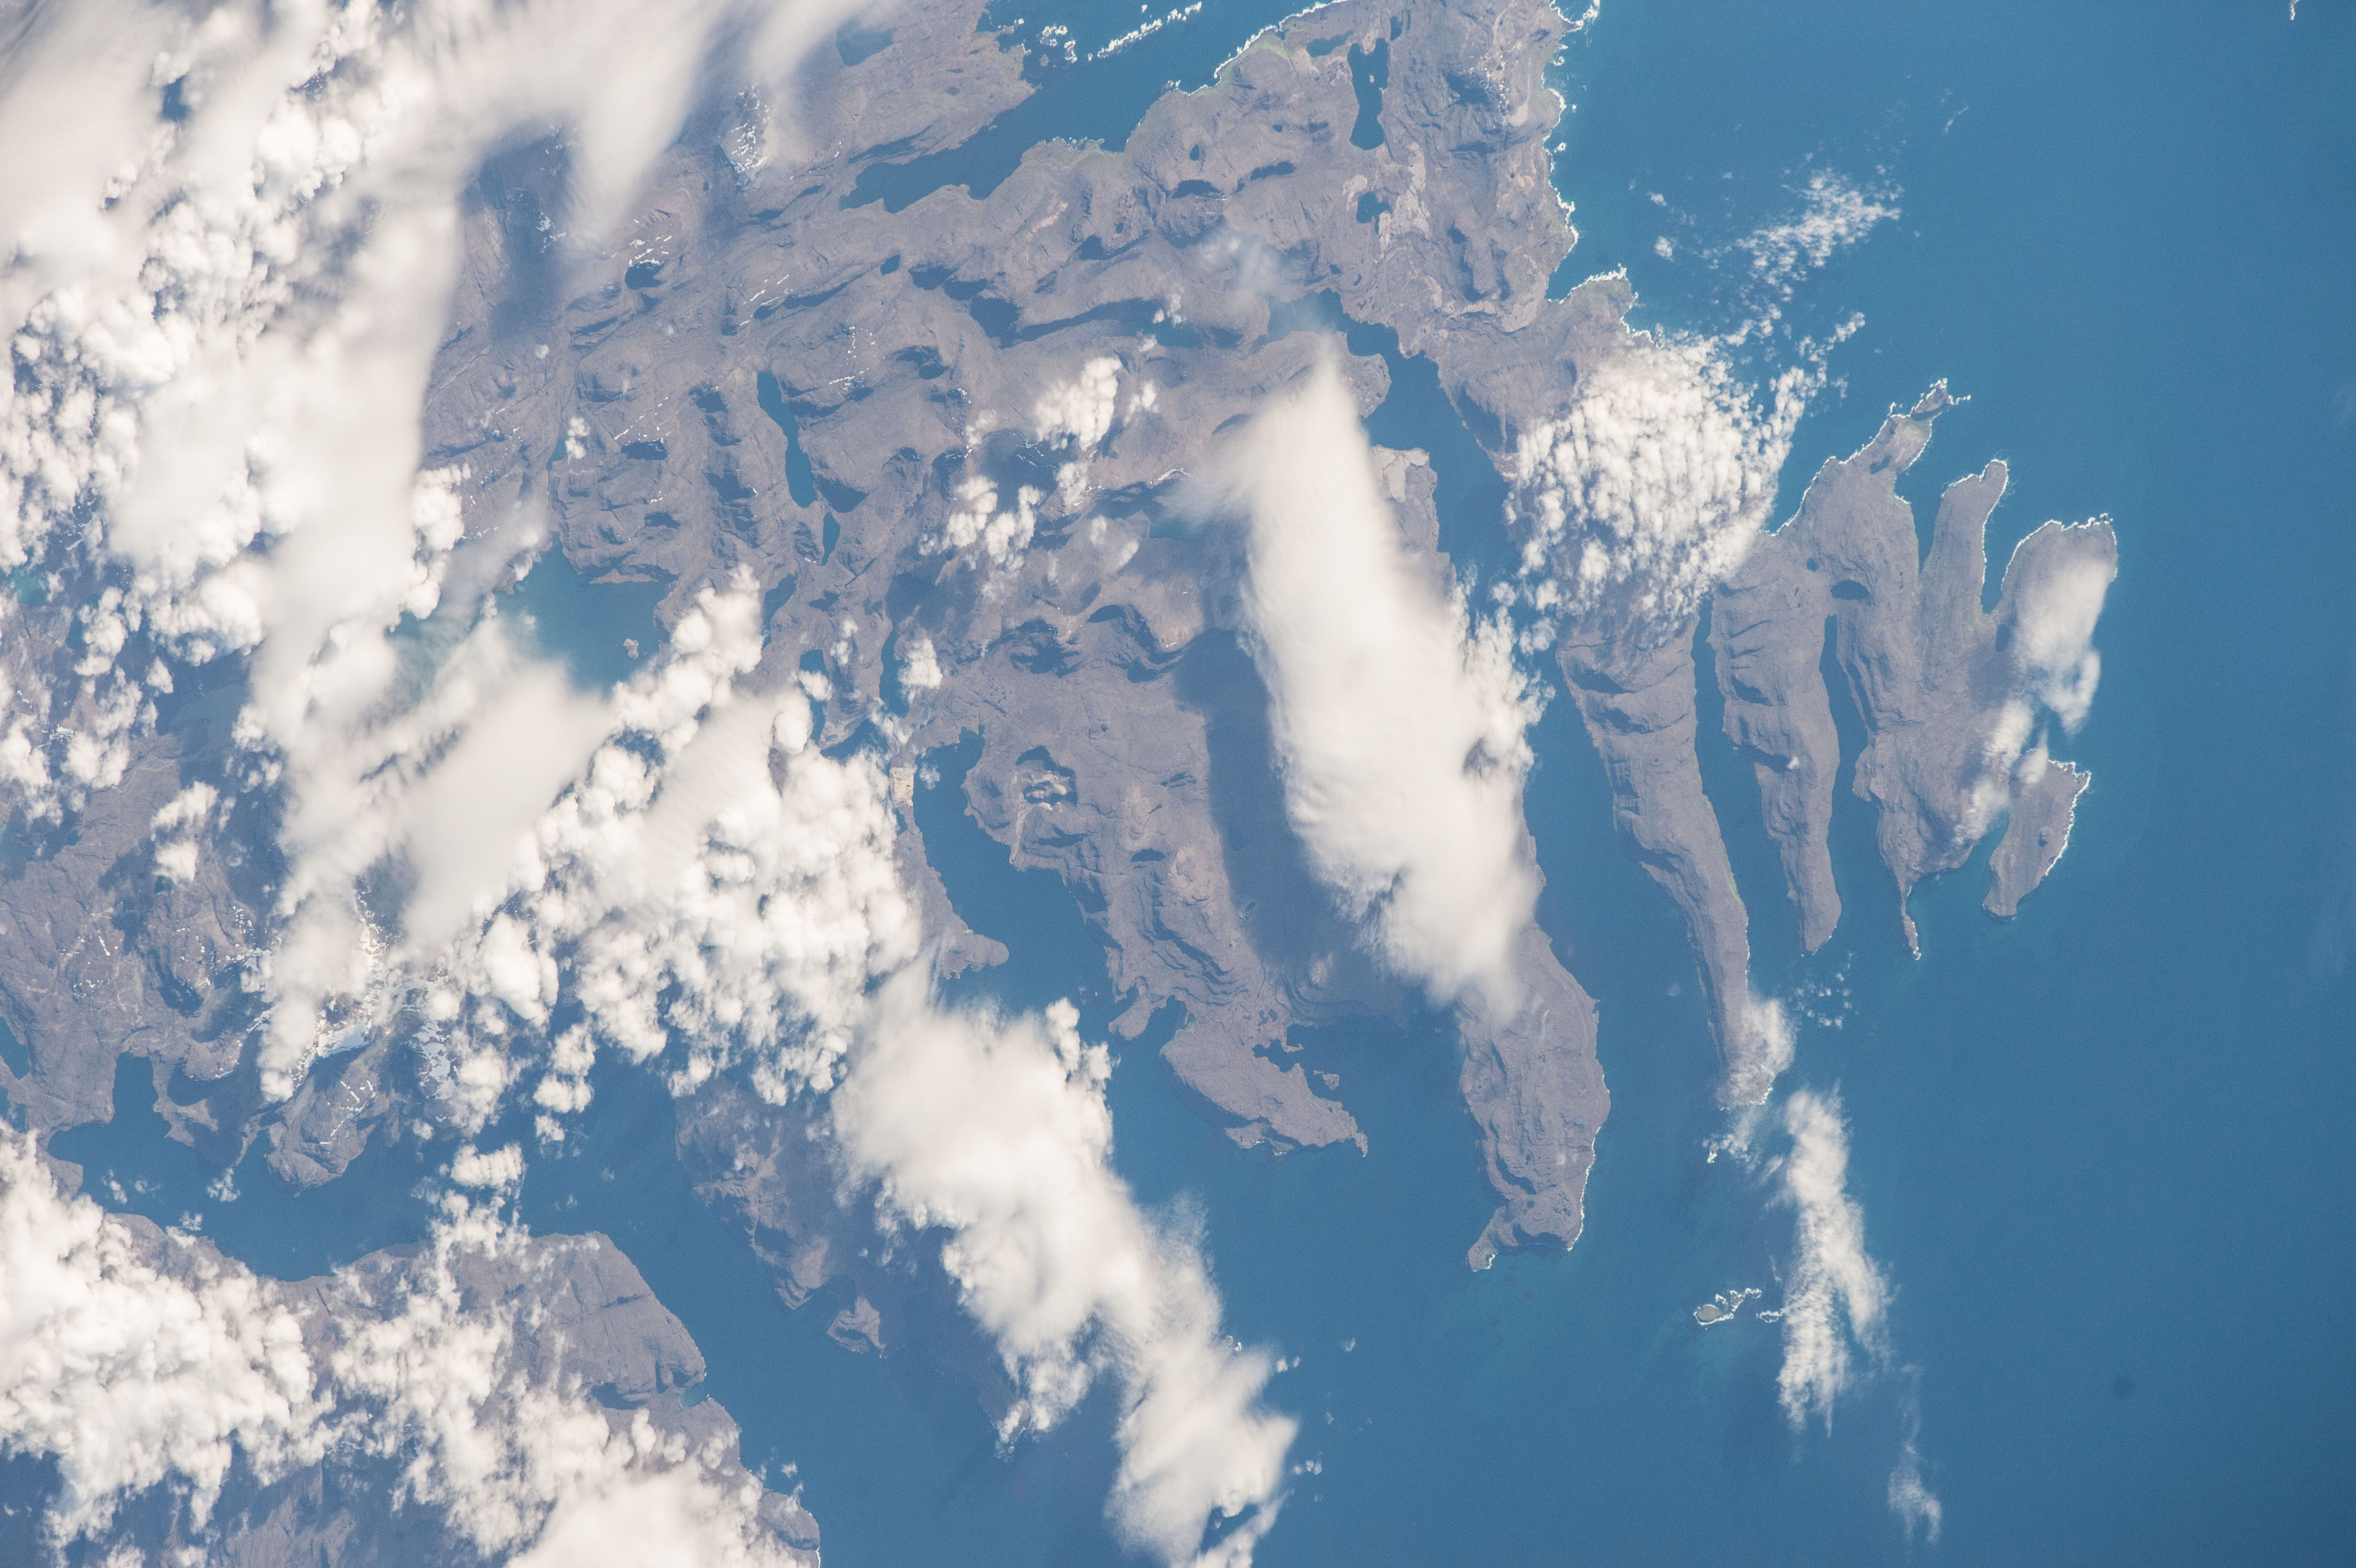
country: KERGUELEN ILES
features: BAIE DE LA DAUPHINE,BAIE BLANCHE,ILES DAVIS,SAINT-LANNE GRAMONT ISLAND,BAIE DE LA DESOLUTION,KERGUELEN ISLANDS,BAIE ROCHEUSE,DESOLATION ISLANDS,BAIE CLEMENCEAU,BAIE DE BRISE-LAMES,BAIE DE RECQUES
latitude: -48.9
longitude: 69.0
